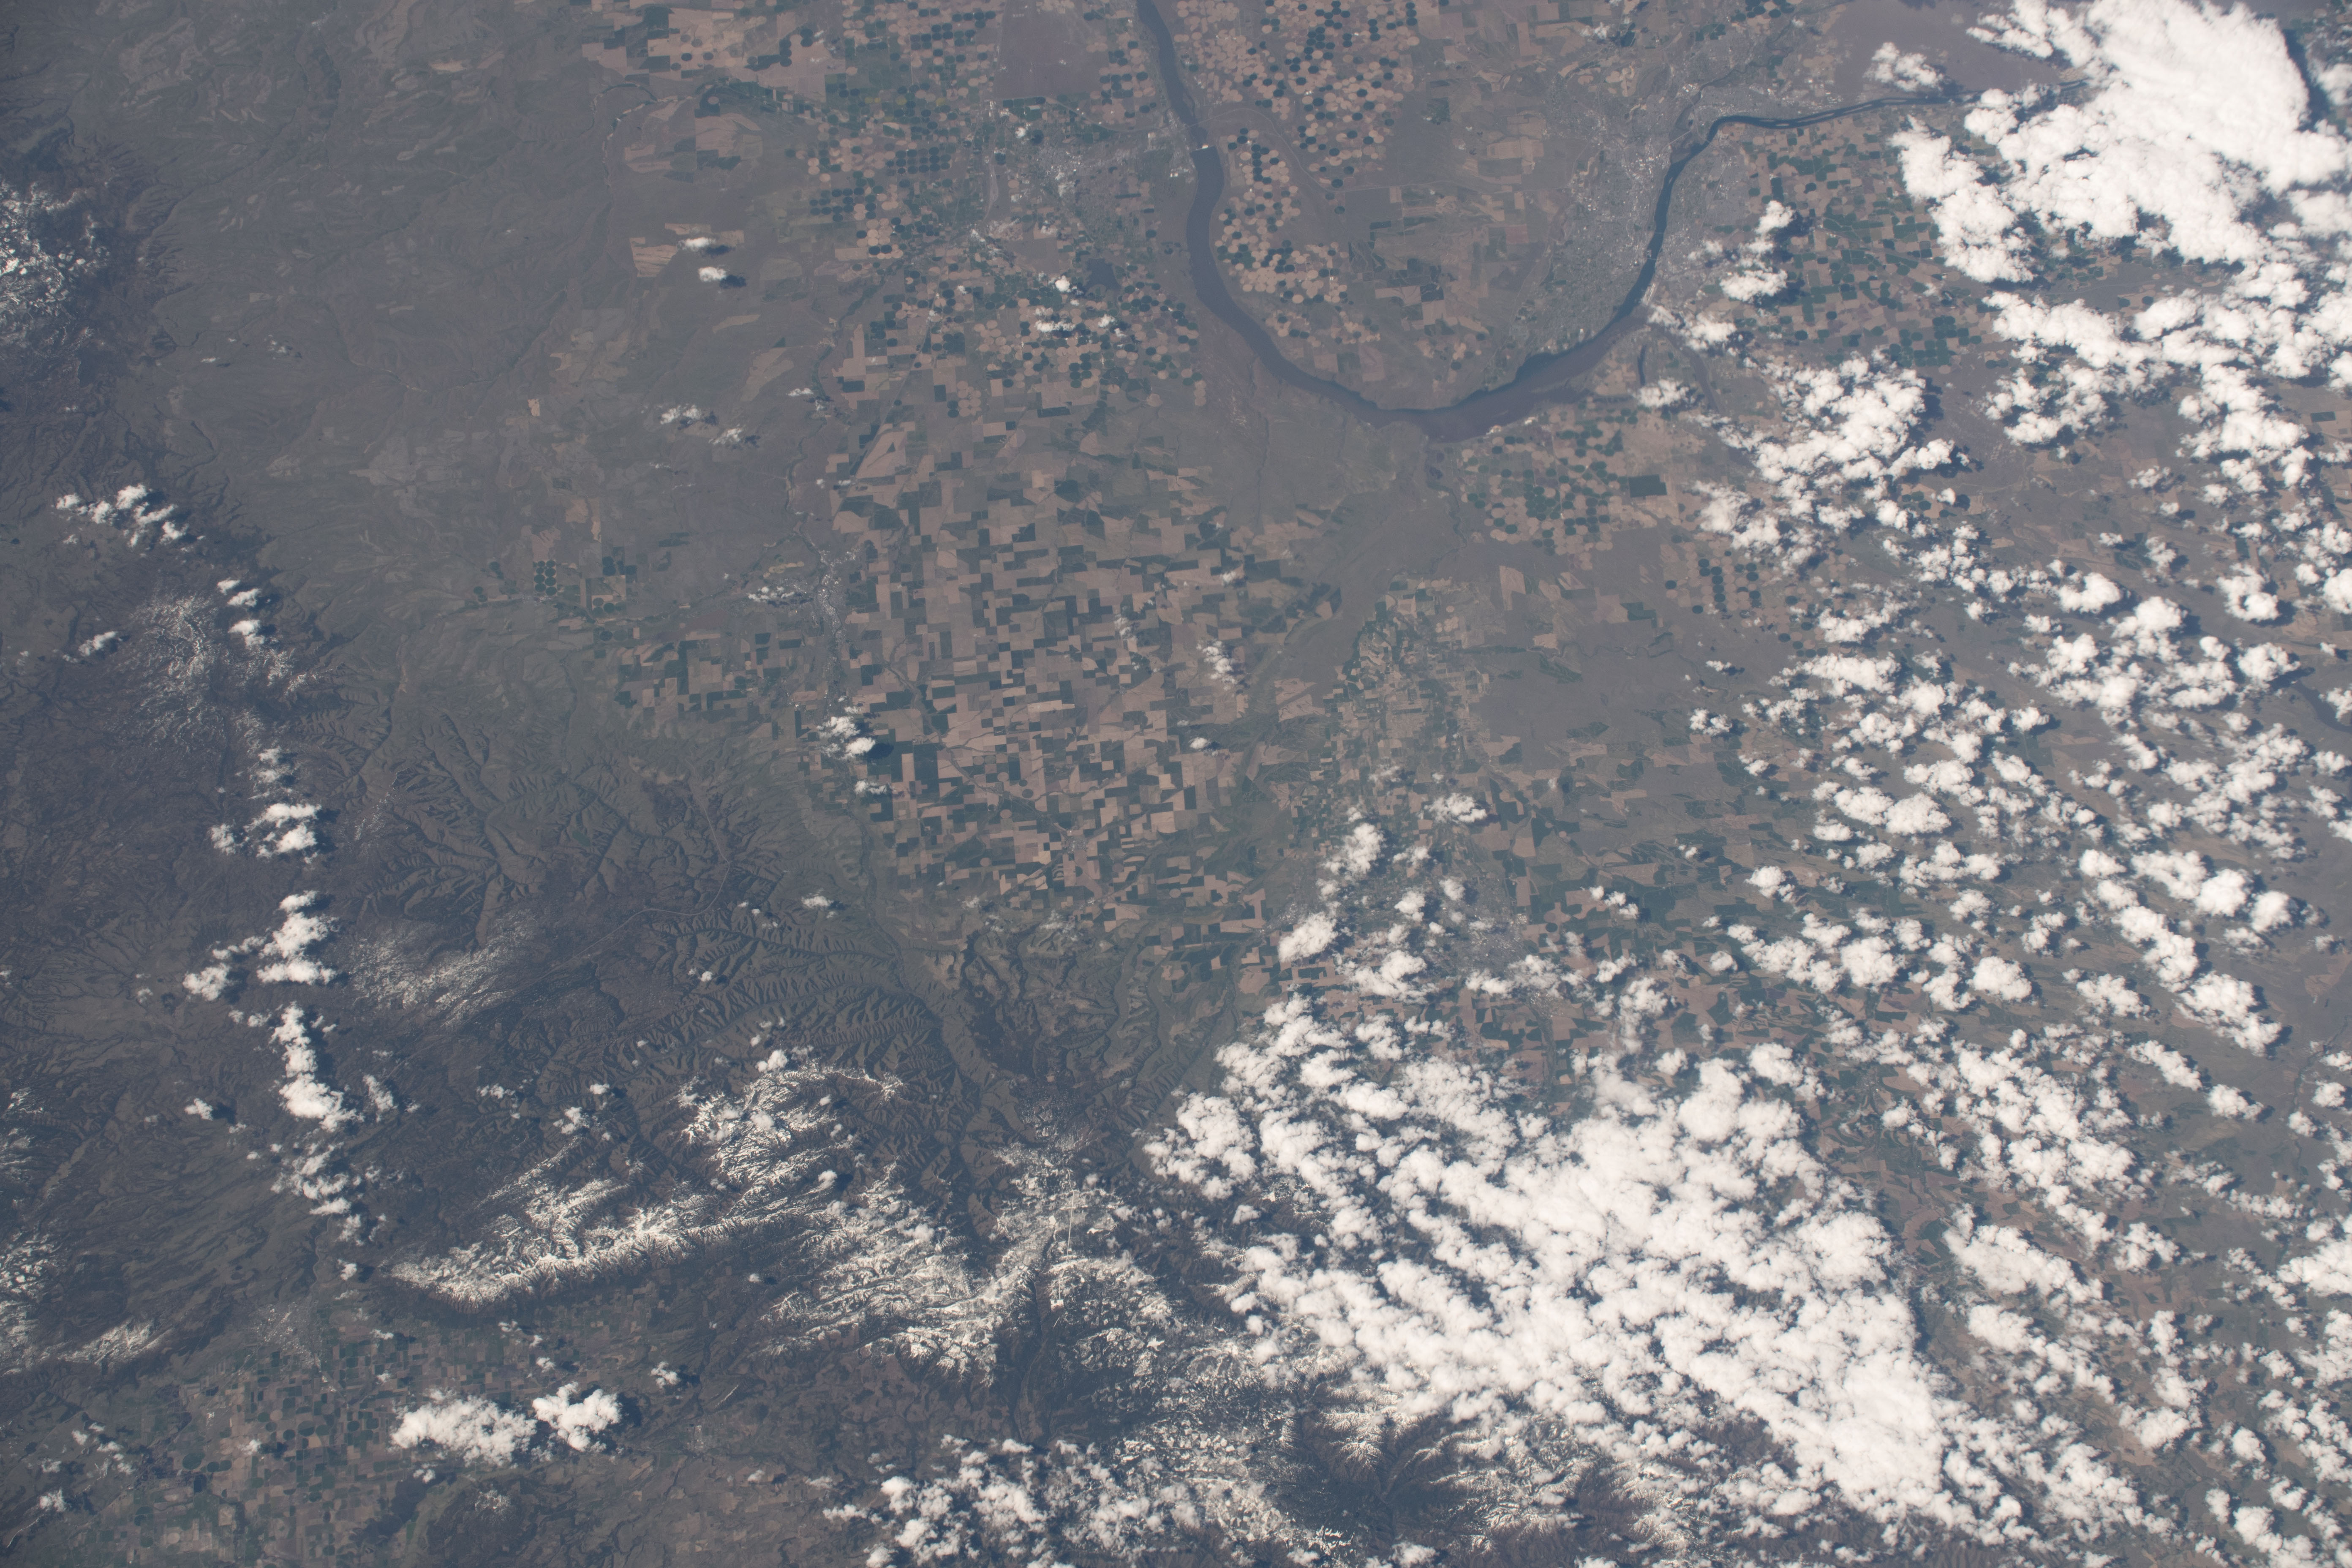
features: COLUMBIA RIVER,R.,WASHINGTON;BORDER BETWEEN WASHINGTON AND OREGON,MTS.,AGR.,CY.,KENNEWICK
